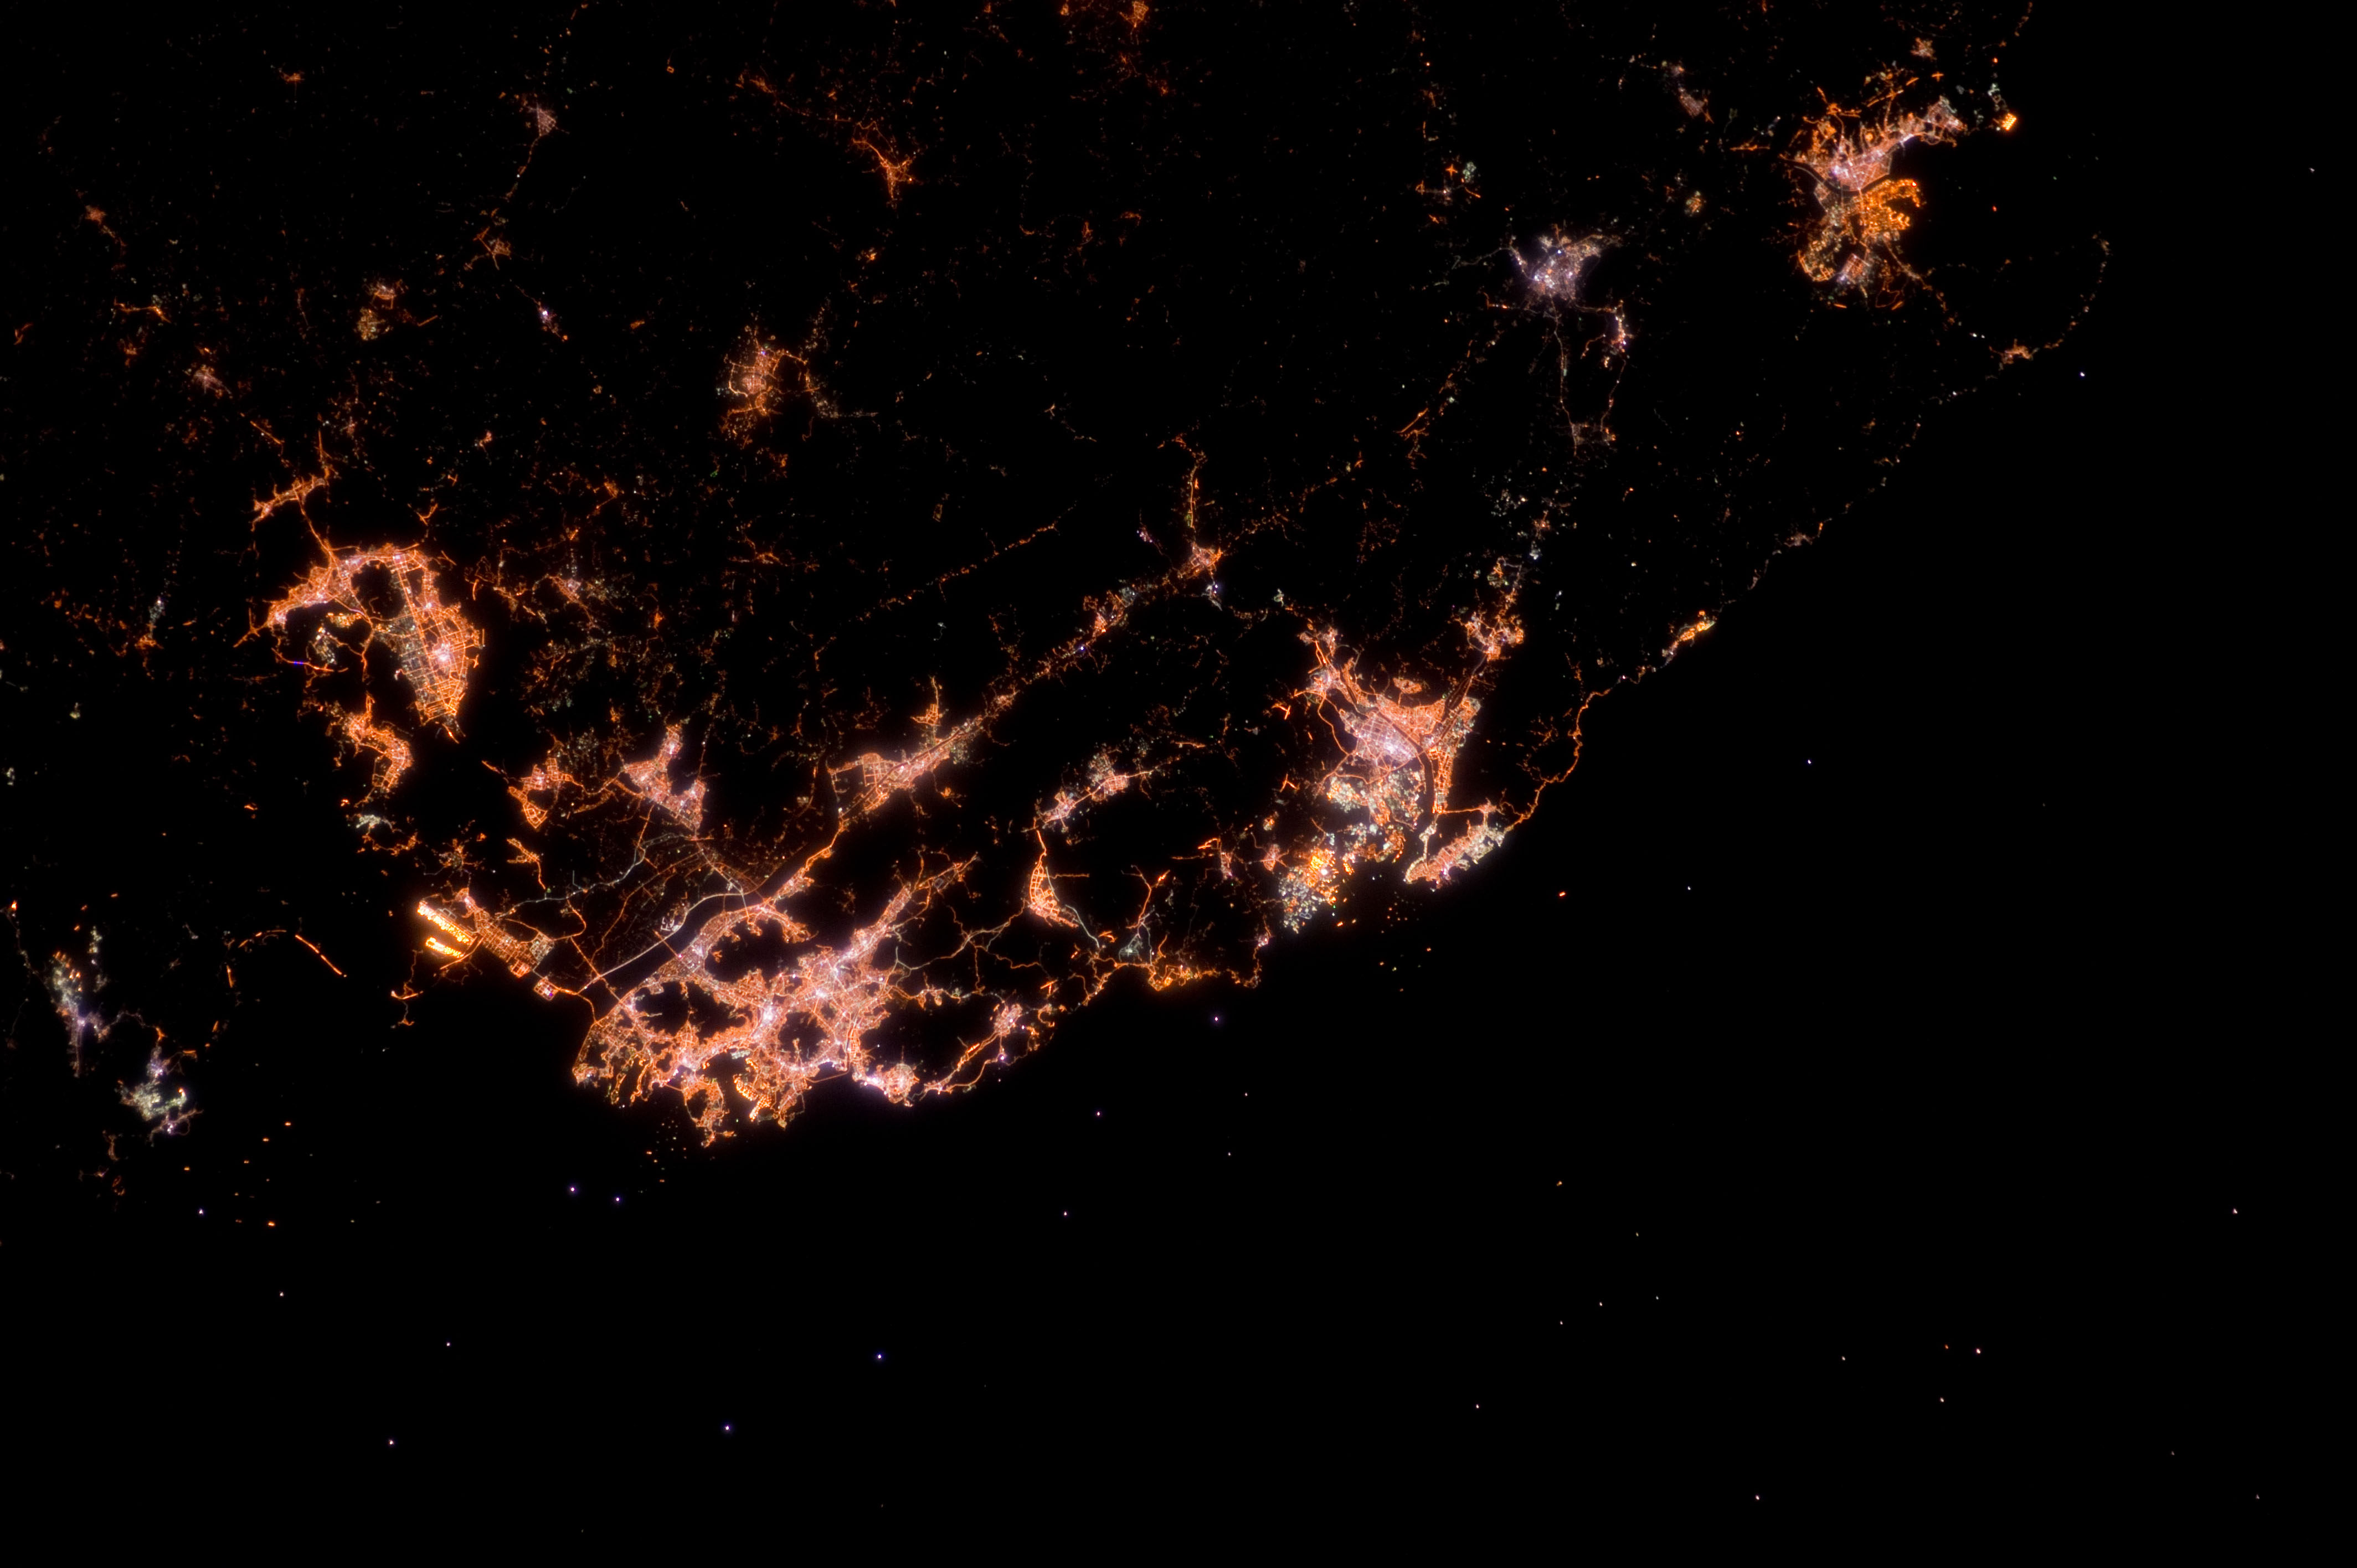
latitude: 35.1
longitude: 128.9
